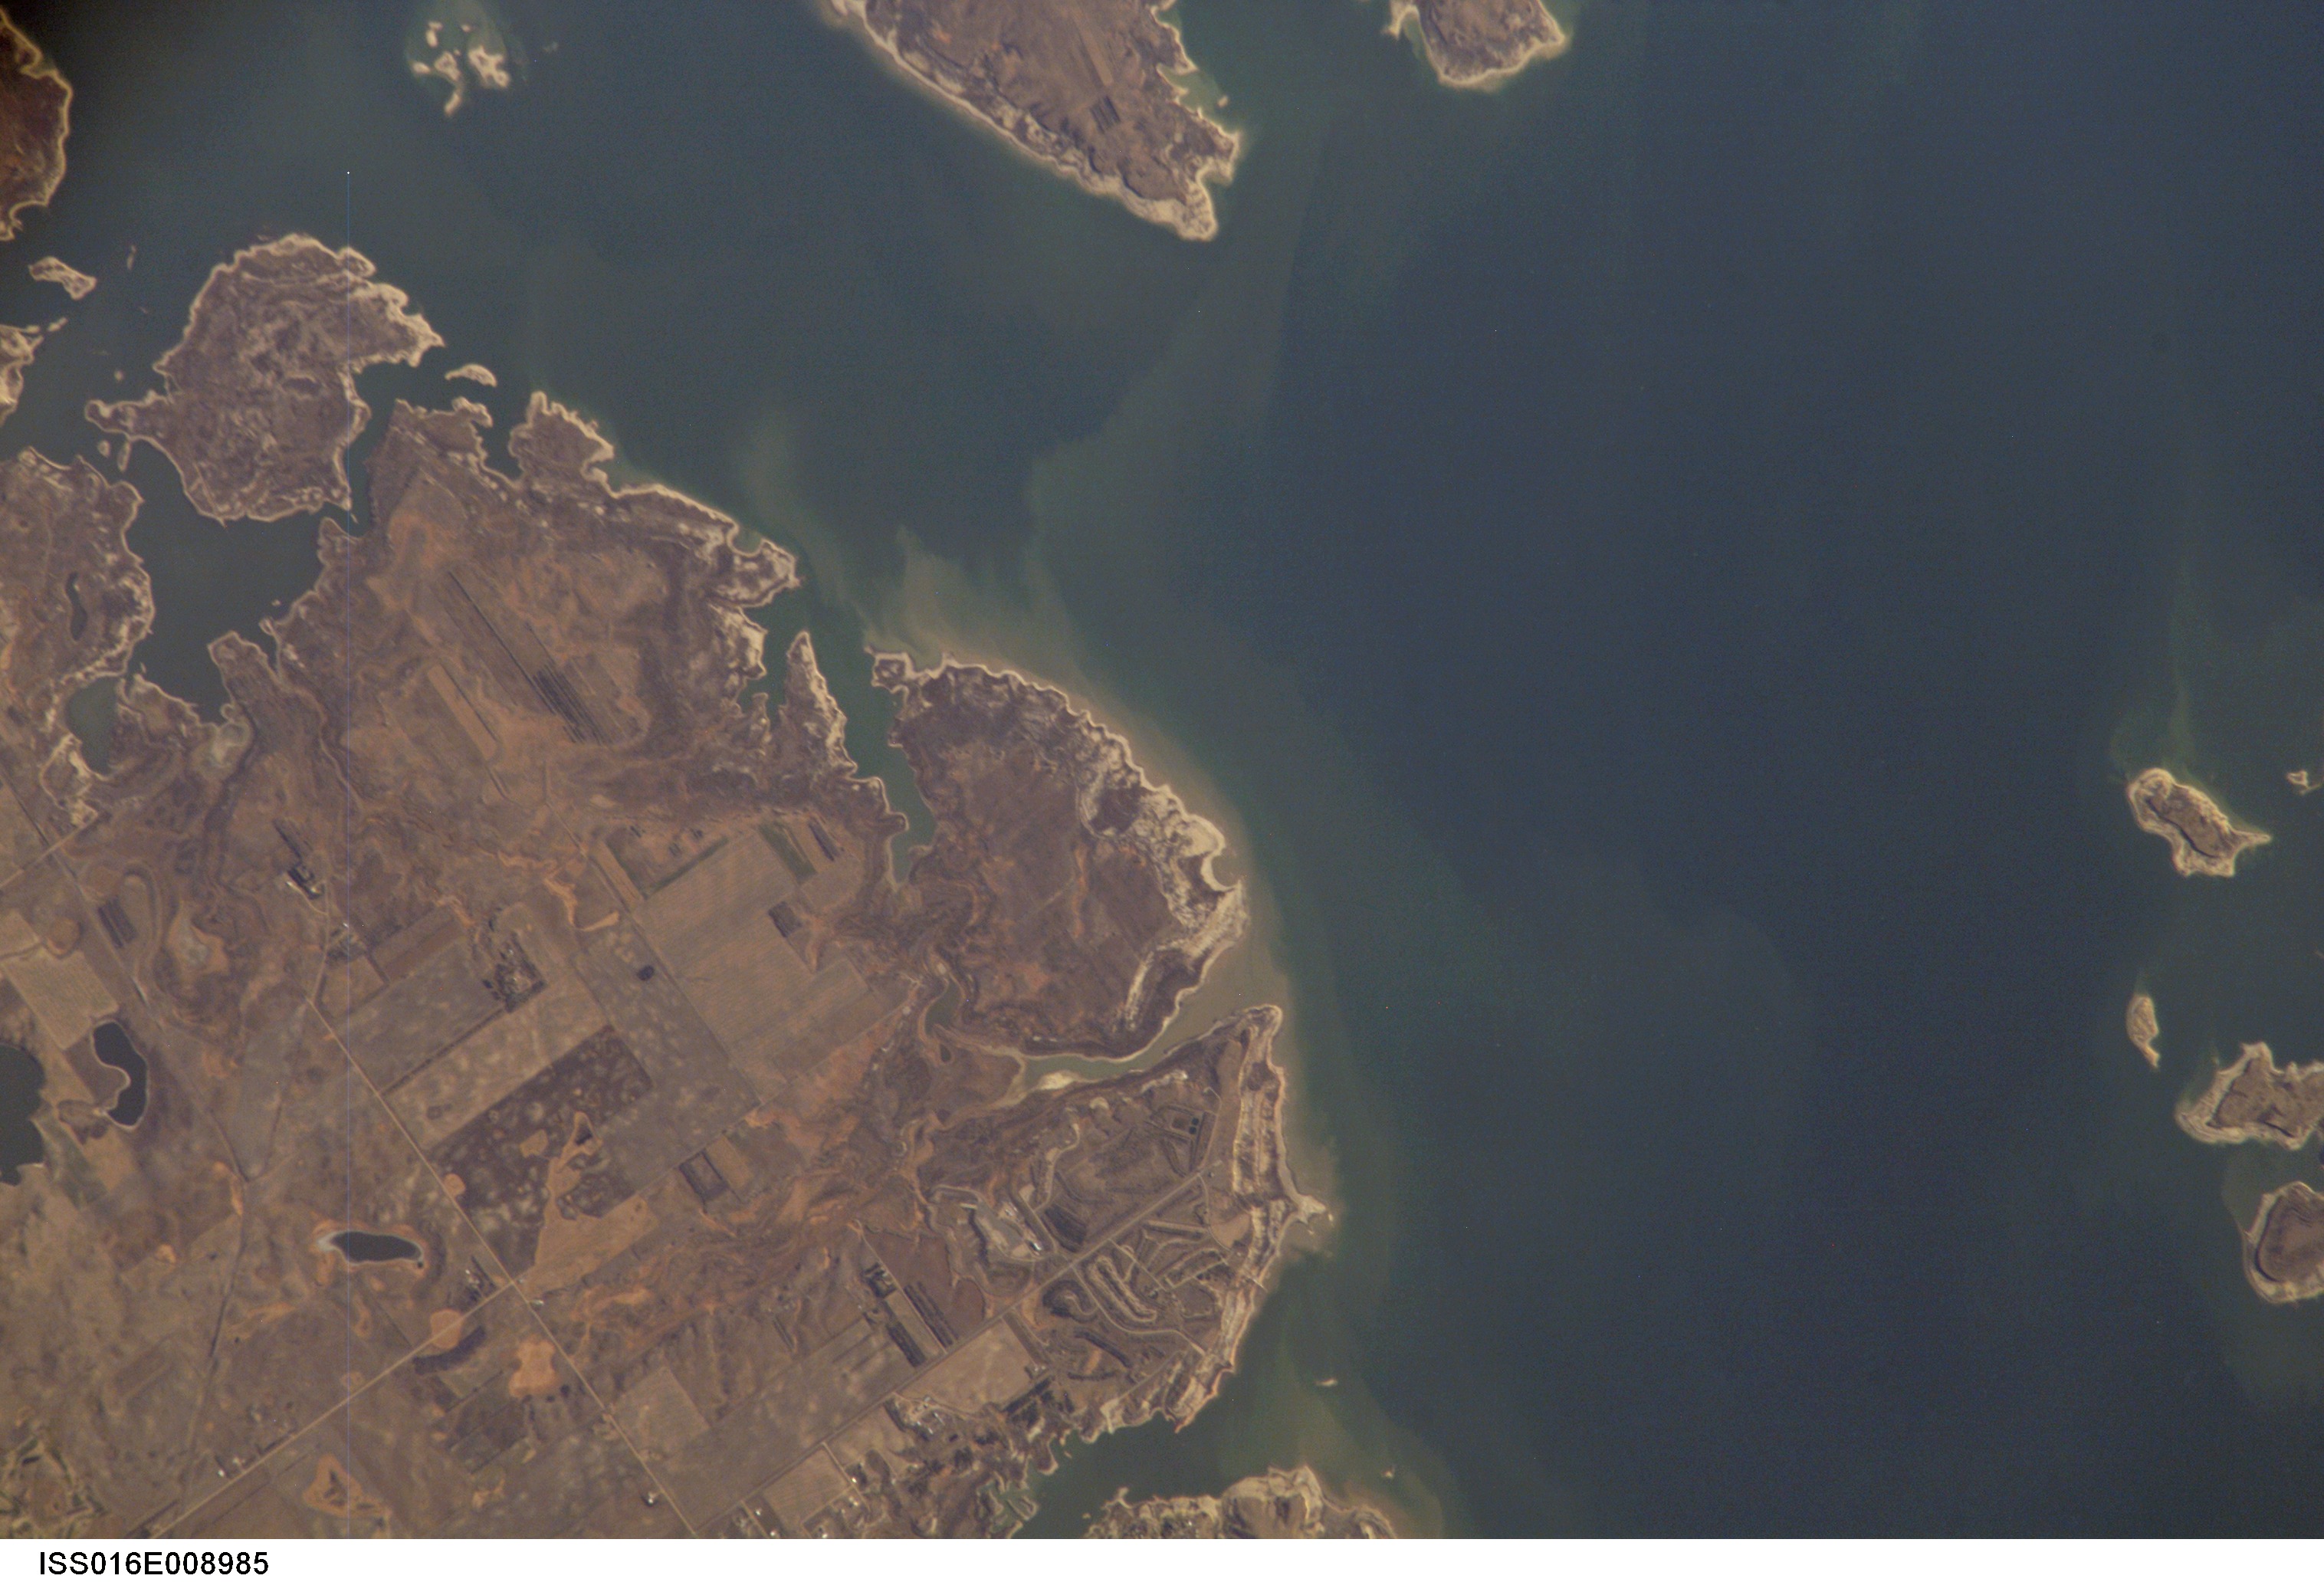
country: USA-NORTH DAKOTA
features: LAKE SAKAKAWEA, AGR., SEDIMENT
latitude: 47.6
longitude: -101.4
